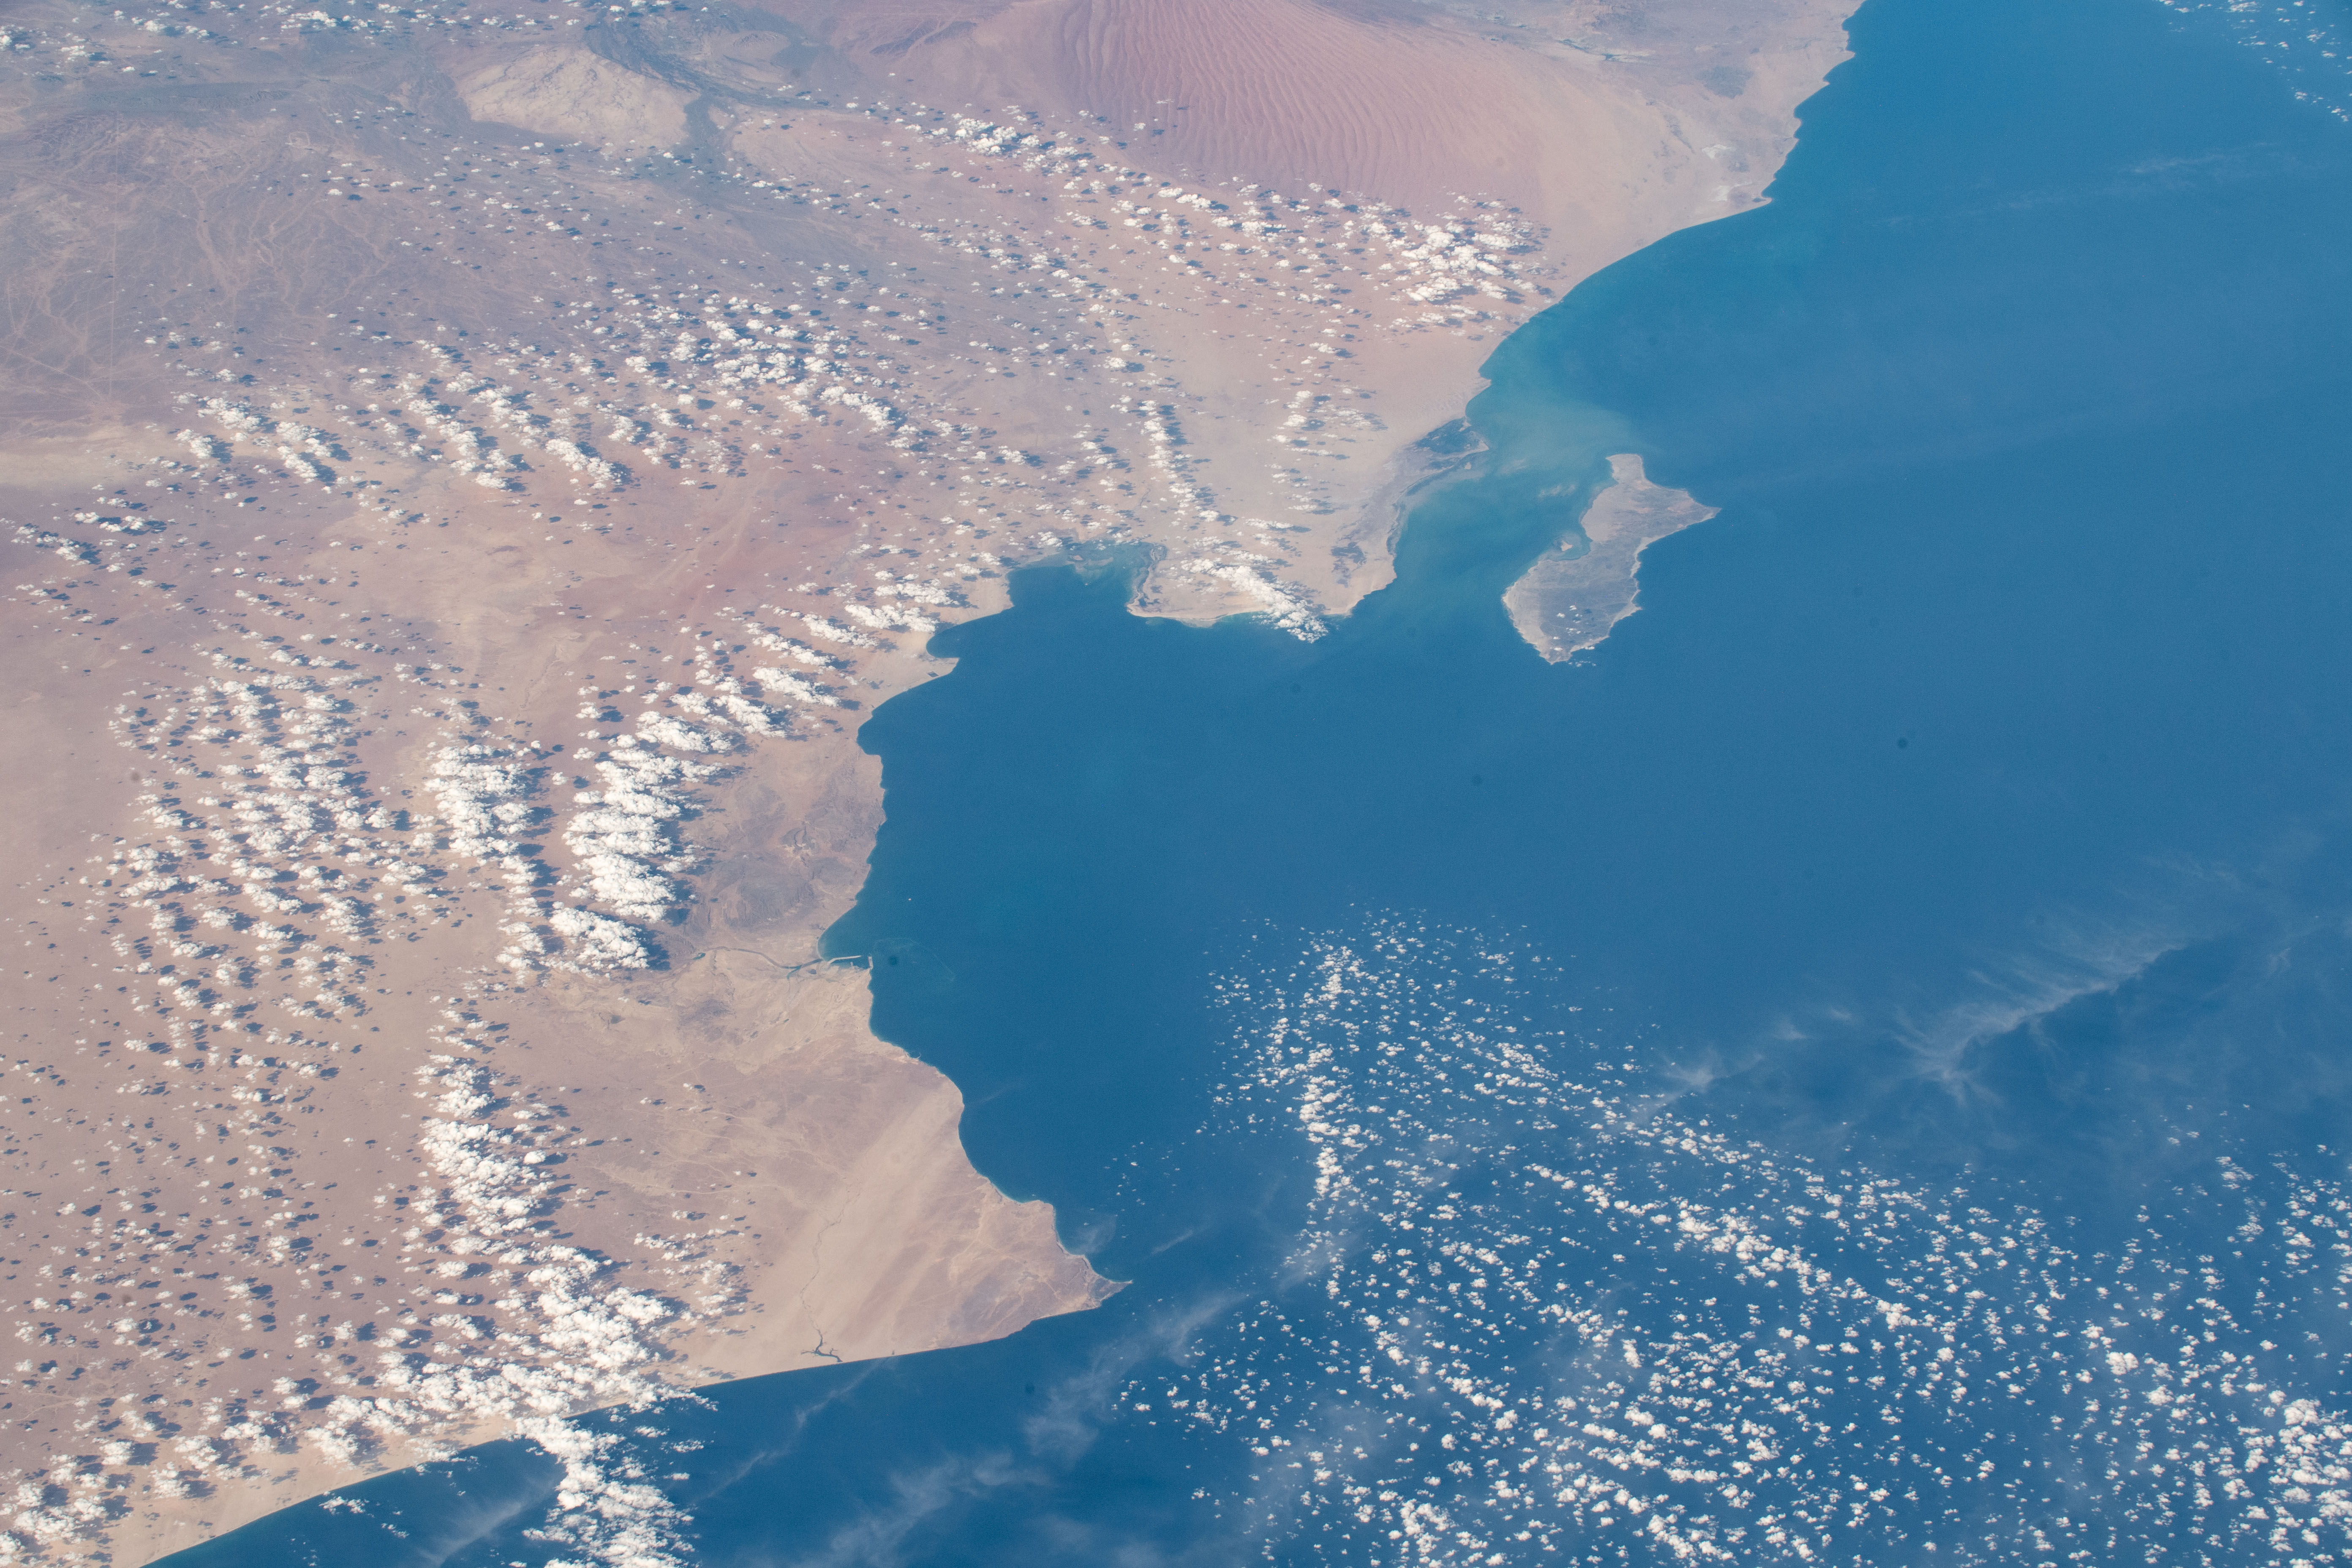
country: OMAN
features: WAHIBA SANDS DESERT, ARABIAN SEA
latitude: 20.1
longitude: 58.3
